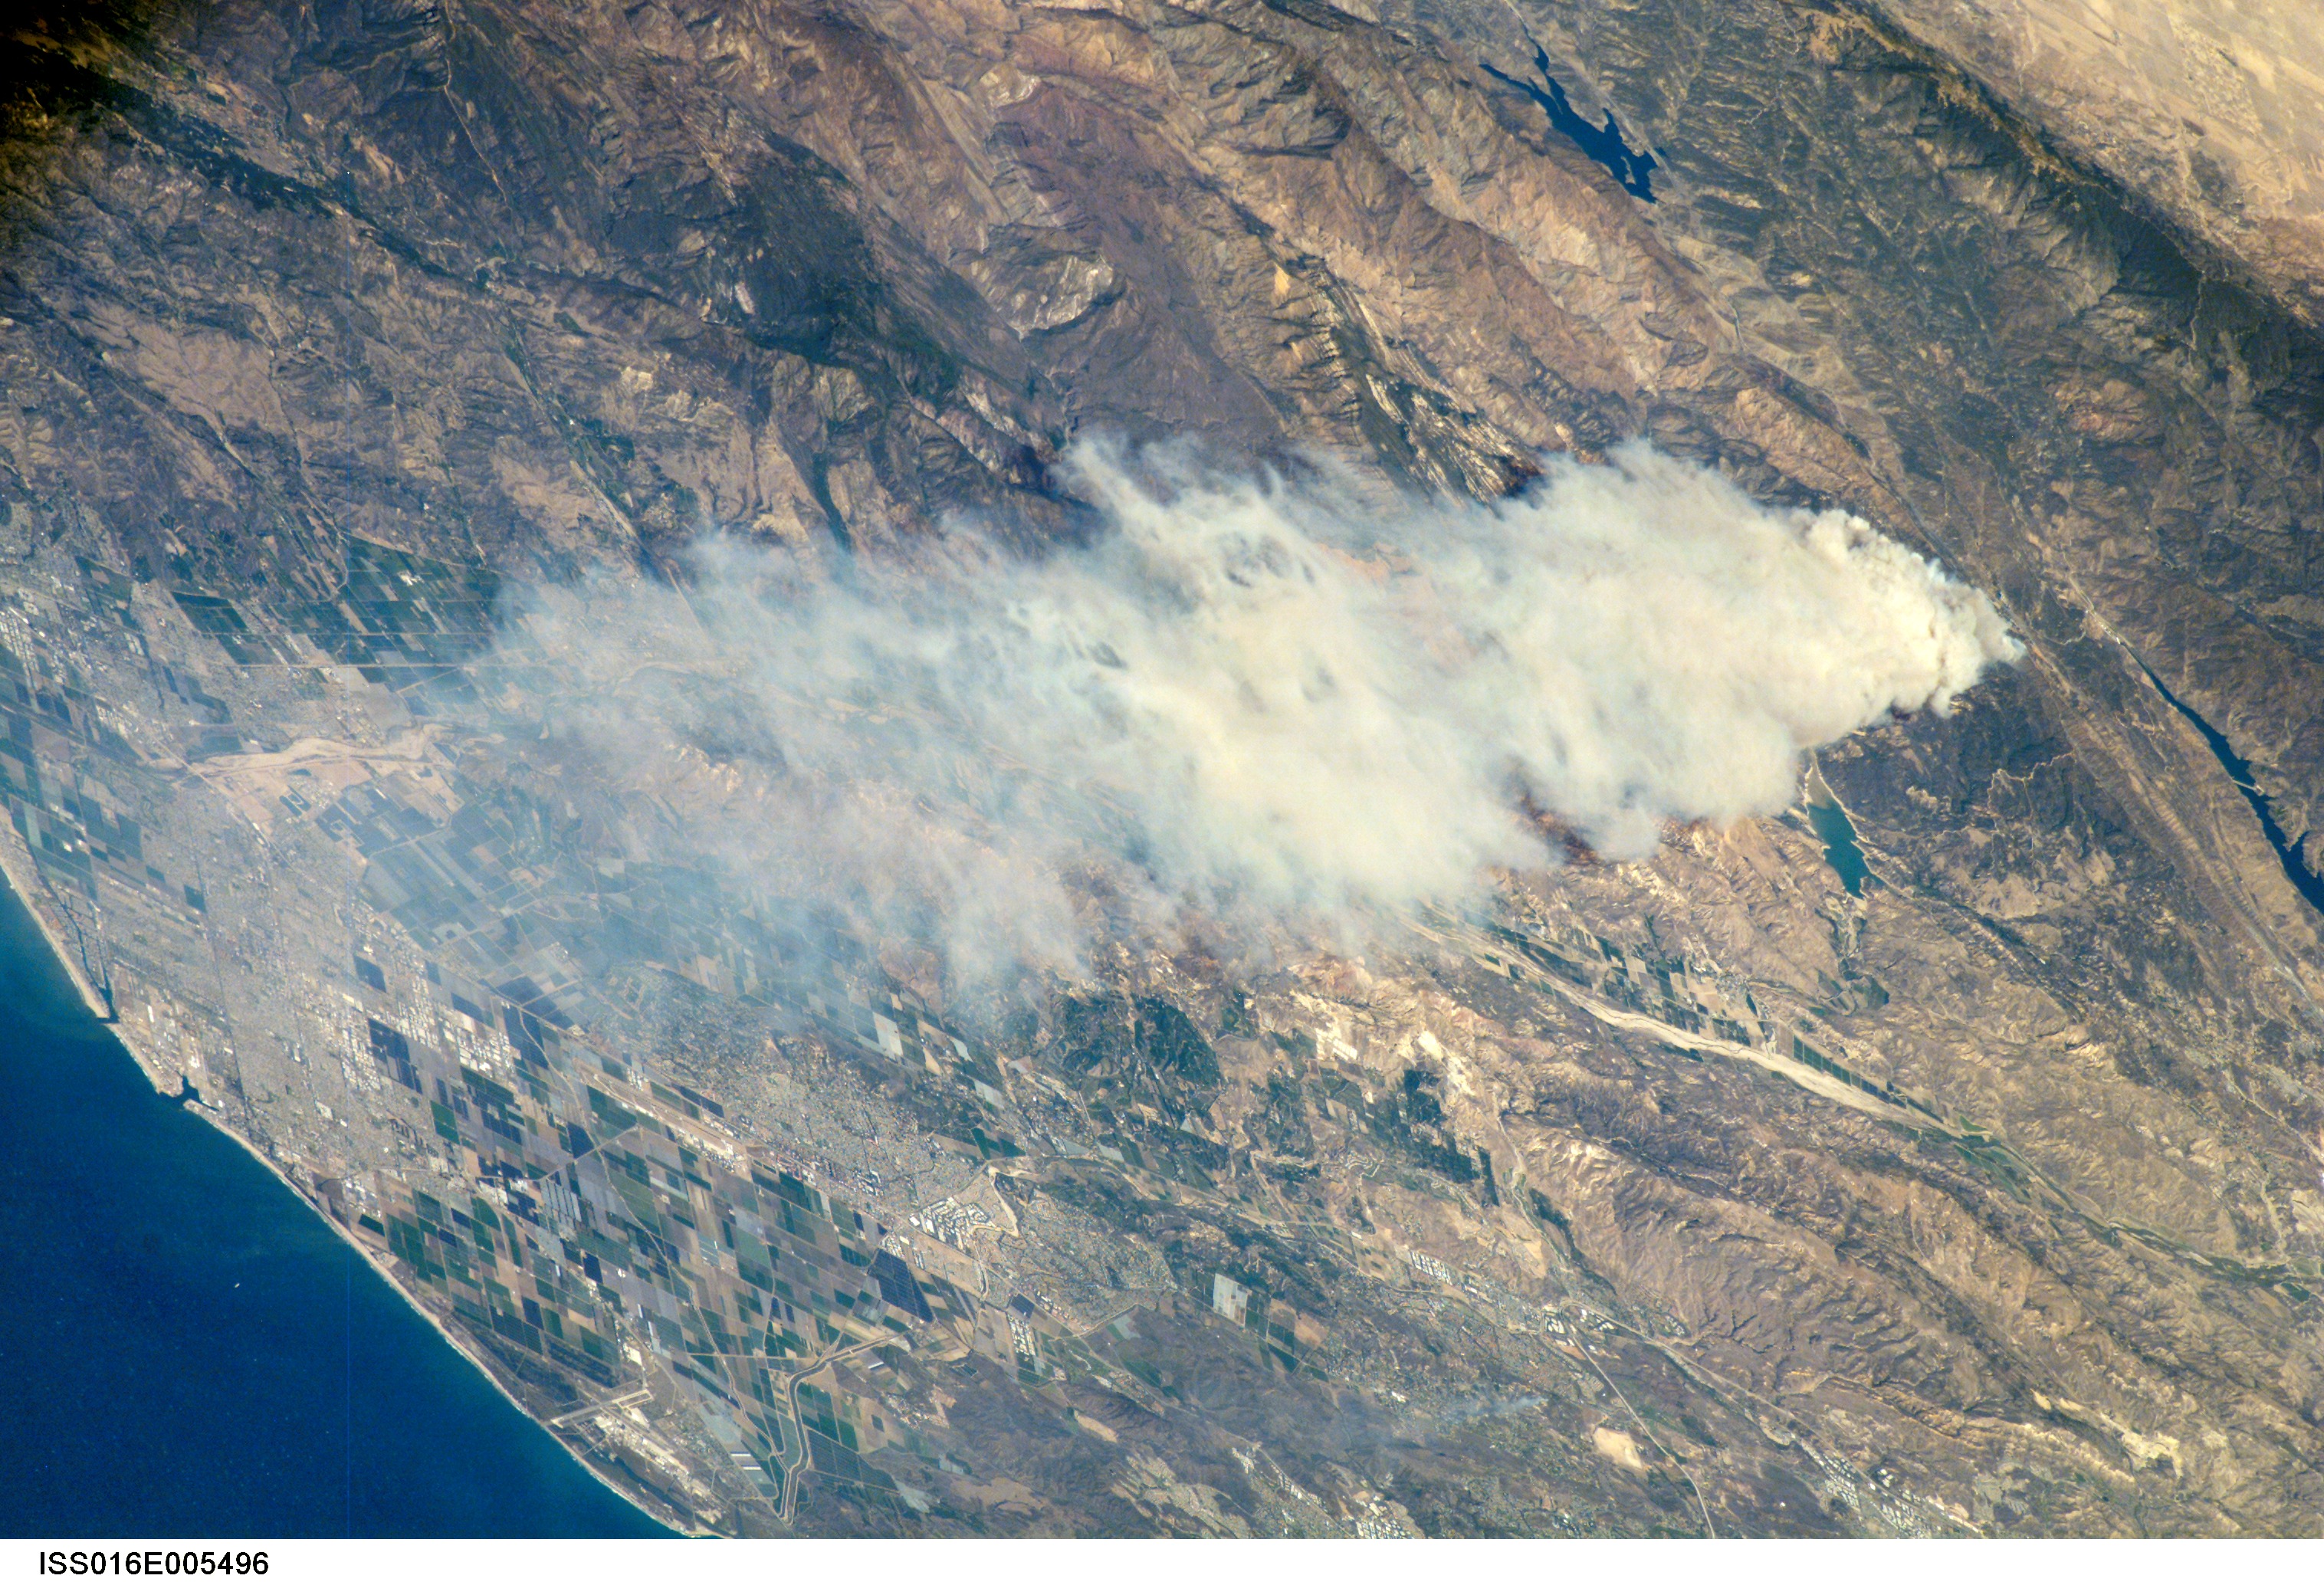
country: USA-CALIFORNIA
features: SMOKE PLUME NE. OF OXNARD
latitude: 34.4
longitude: -119.0
